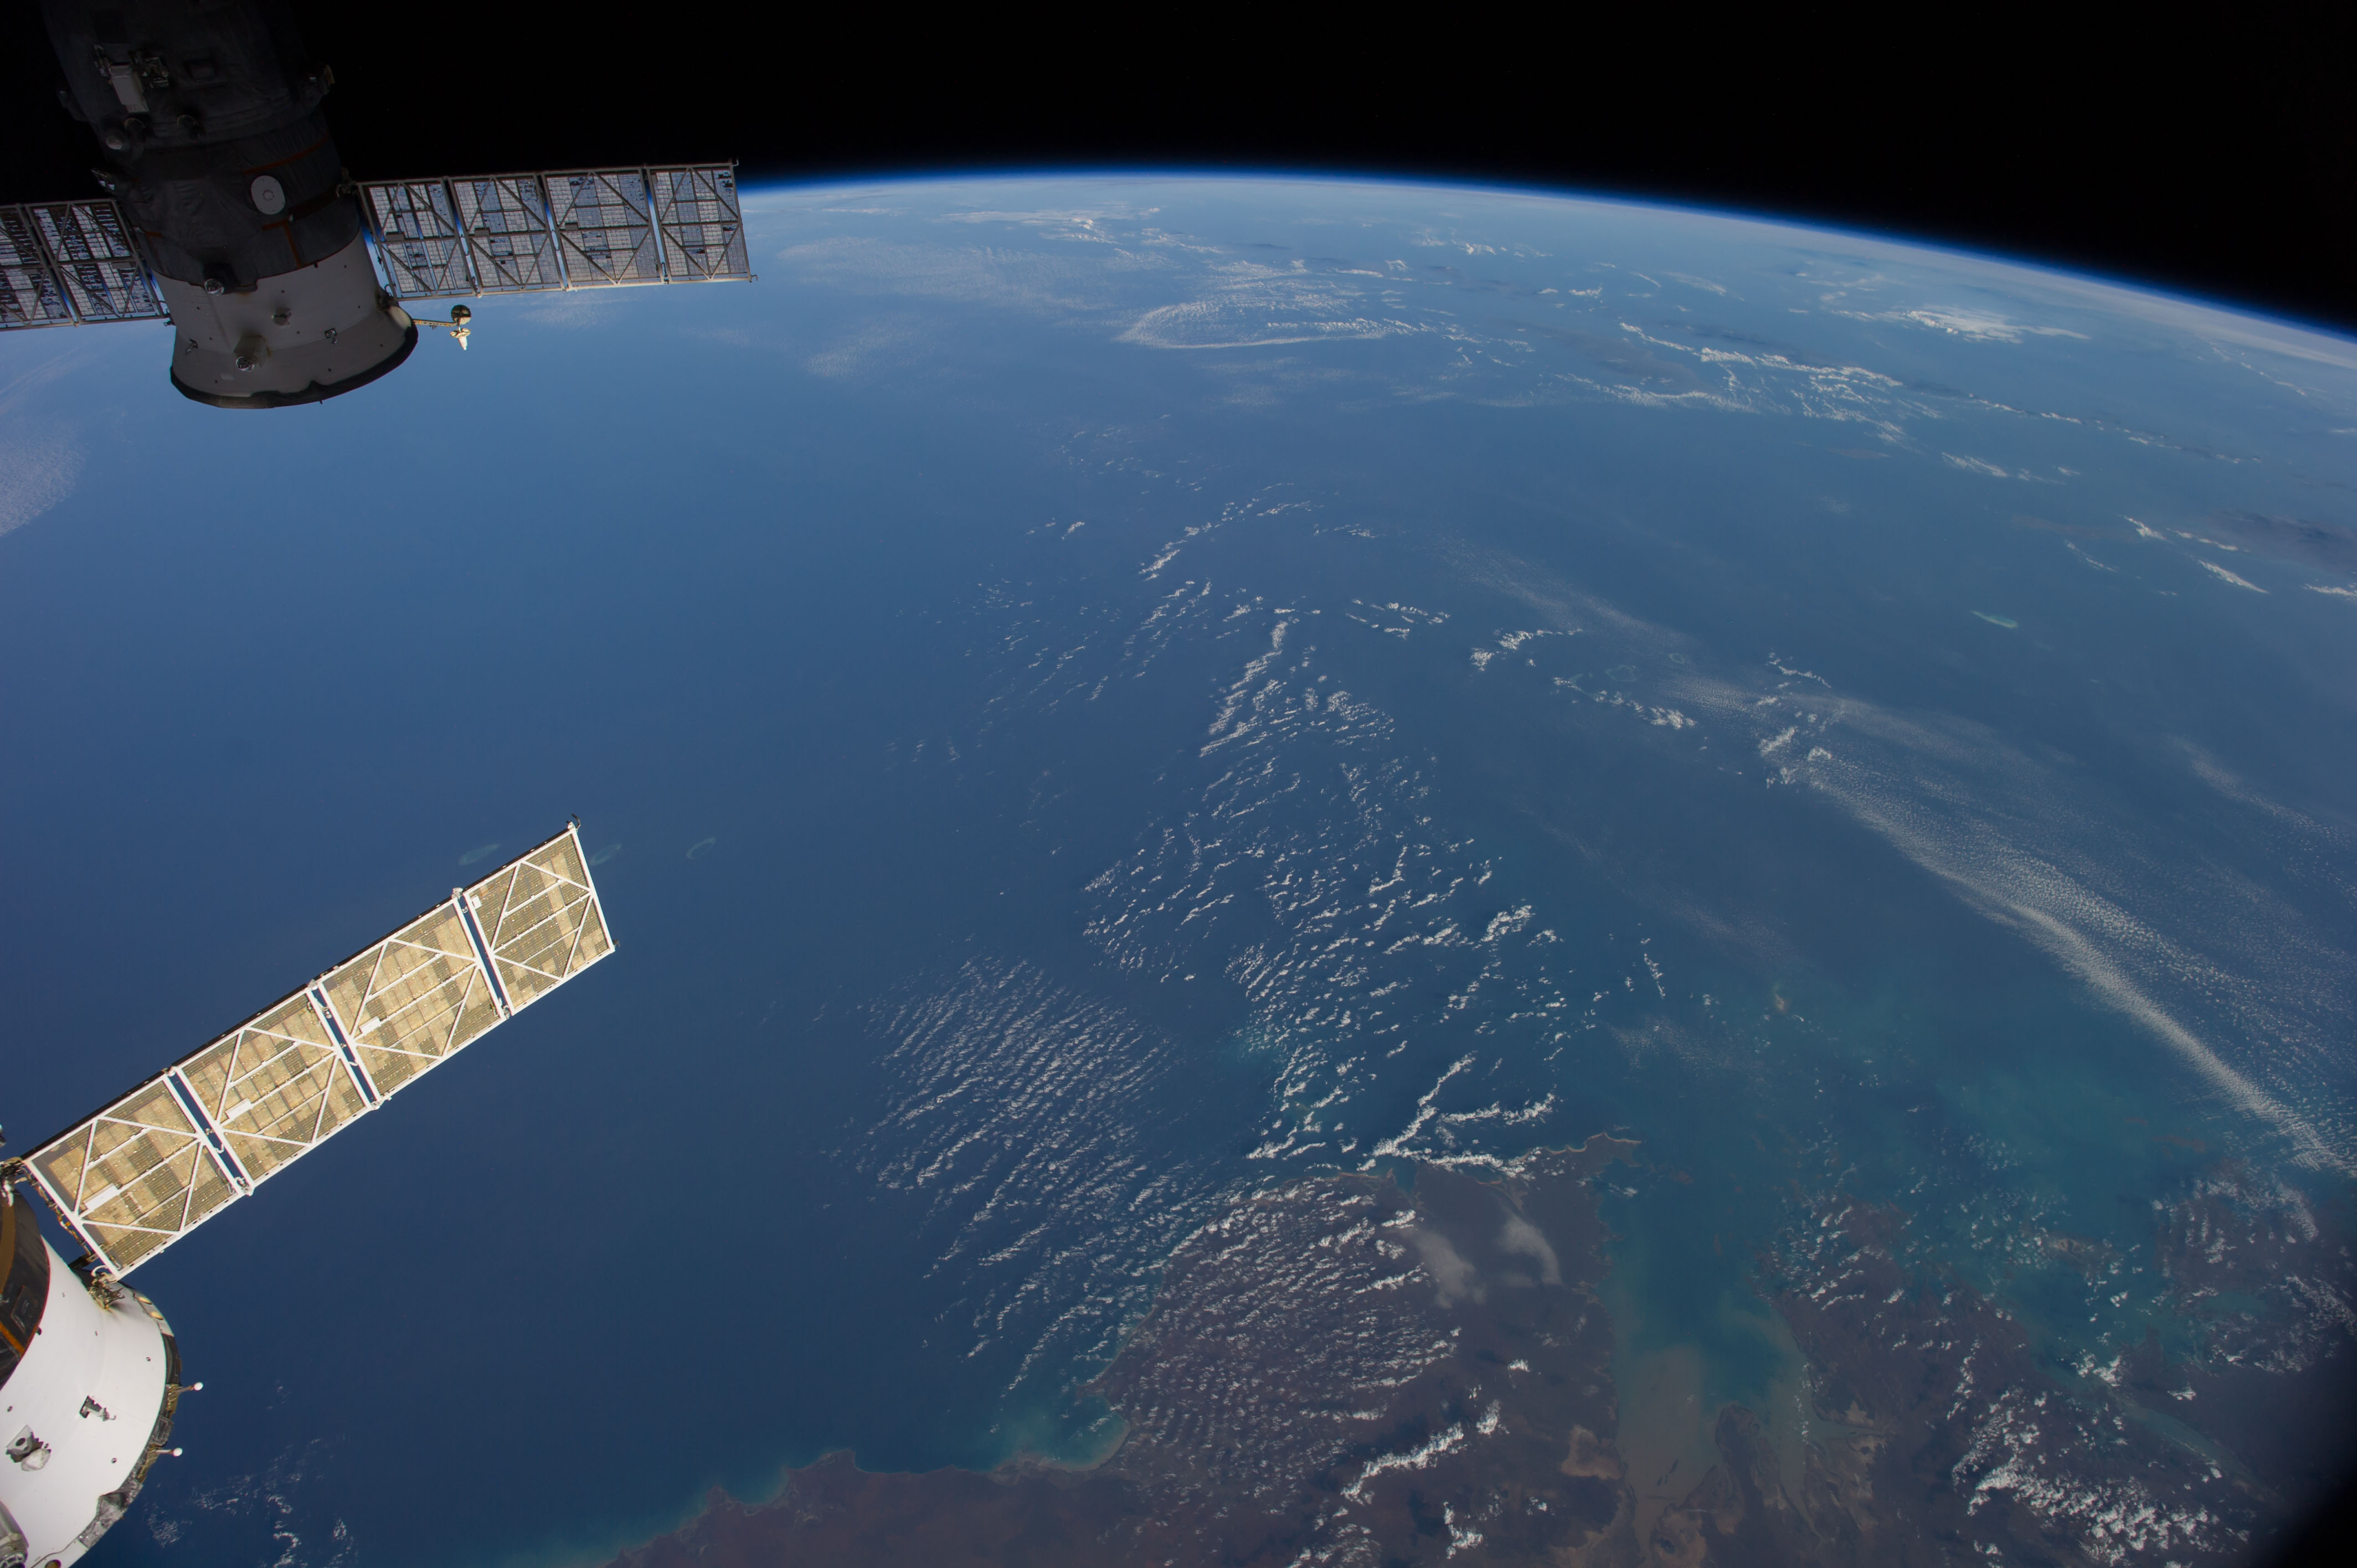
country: AUSTRALIA-WA
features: INDIAN O., KING SOUND, ATMOSPHERIC LIMB
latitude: -16.0
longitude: 121.0
